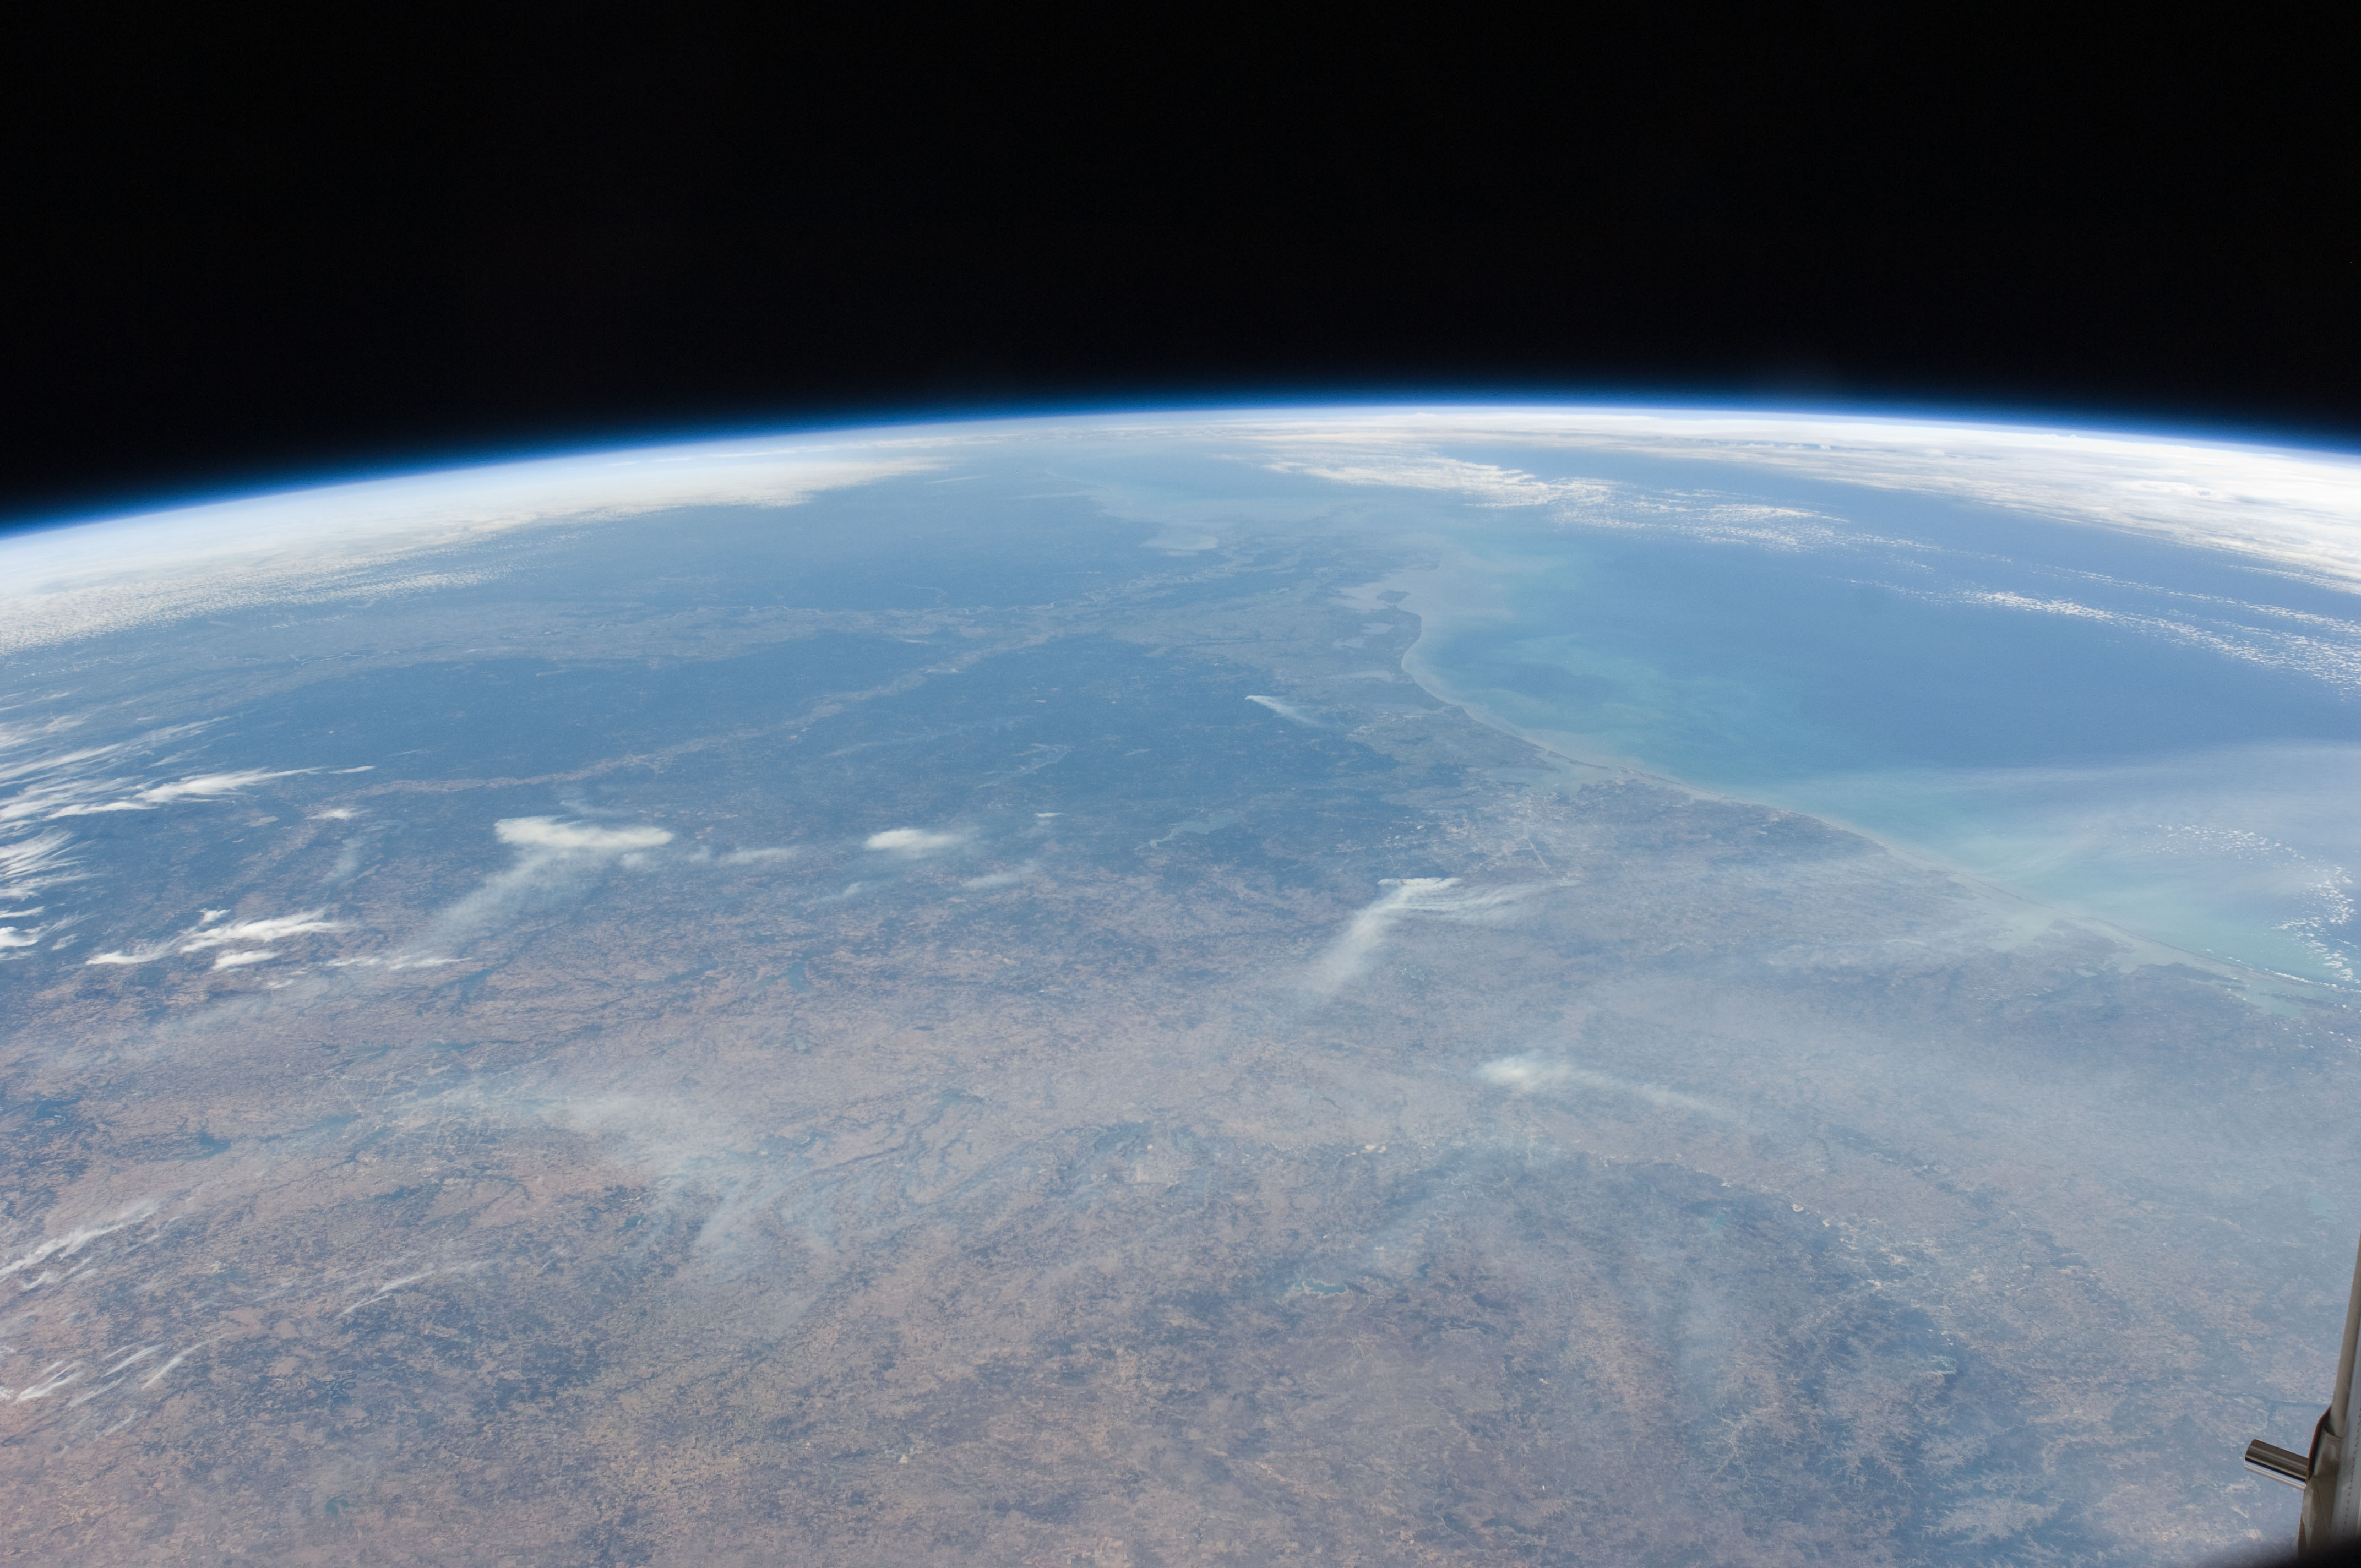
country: USA-TEXAS
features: PAN-WILDFIRES, HAZE, EDWARDS PLATEAU
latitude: 30.0
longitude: -95.0
